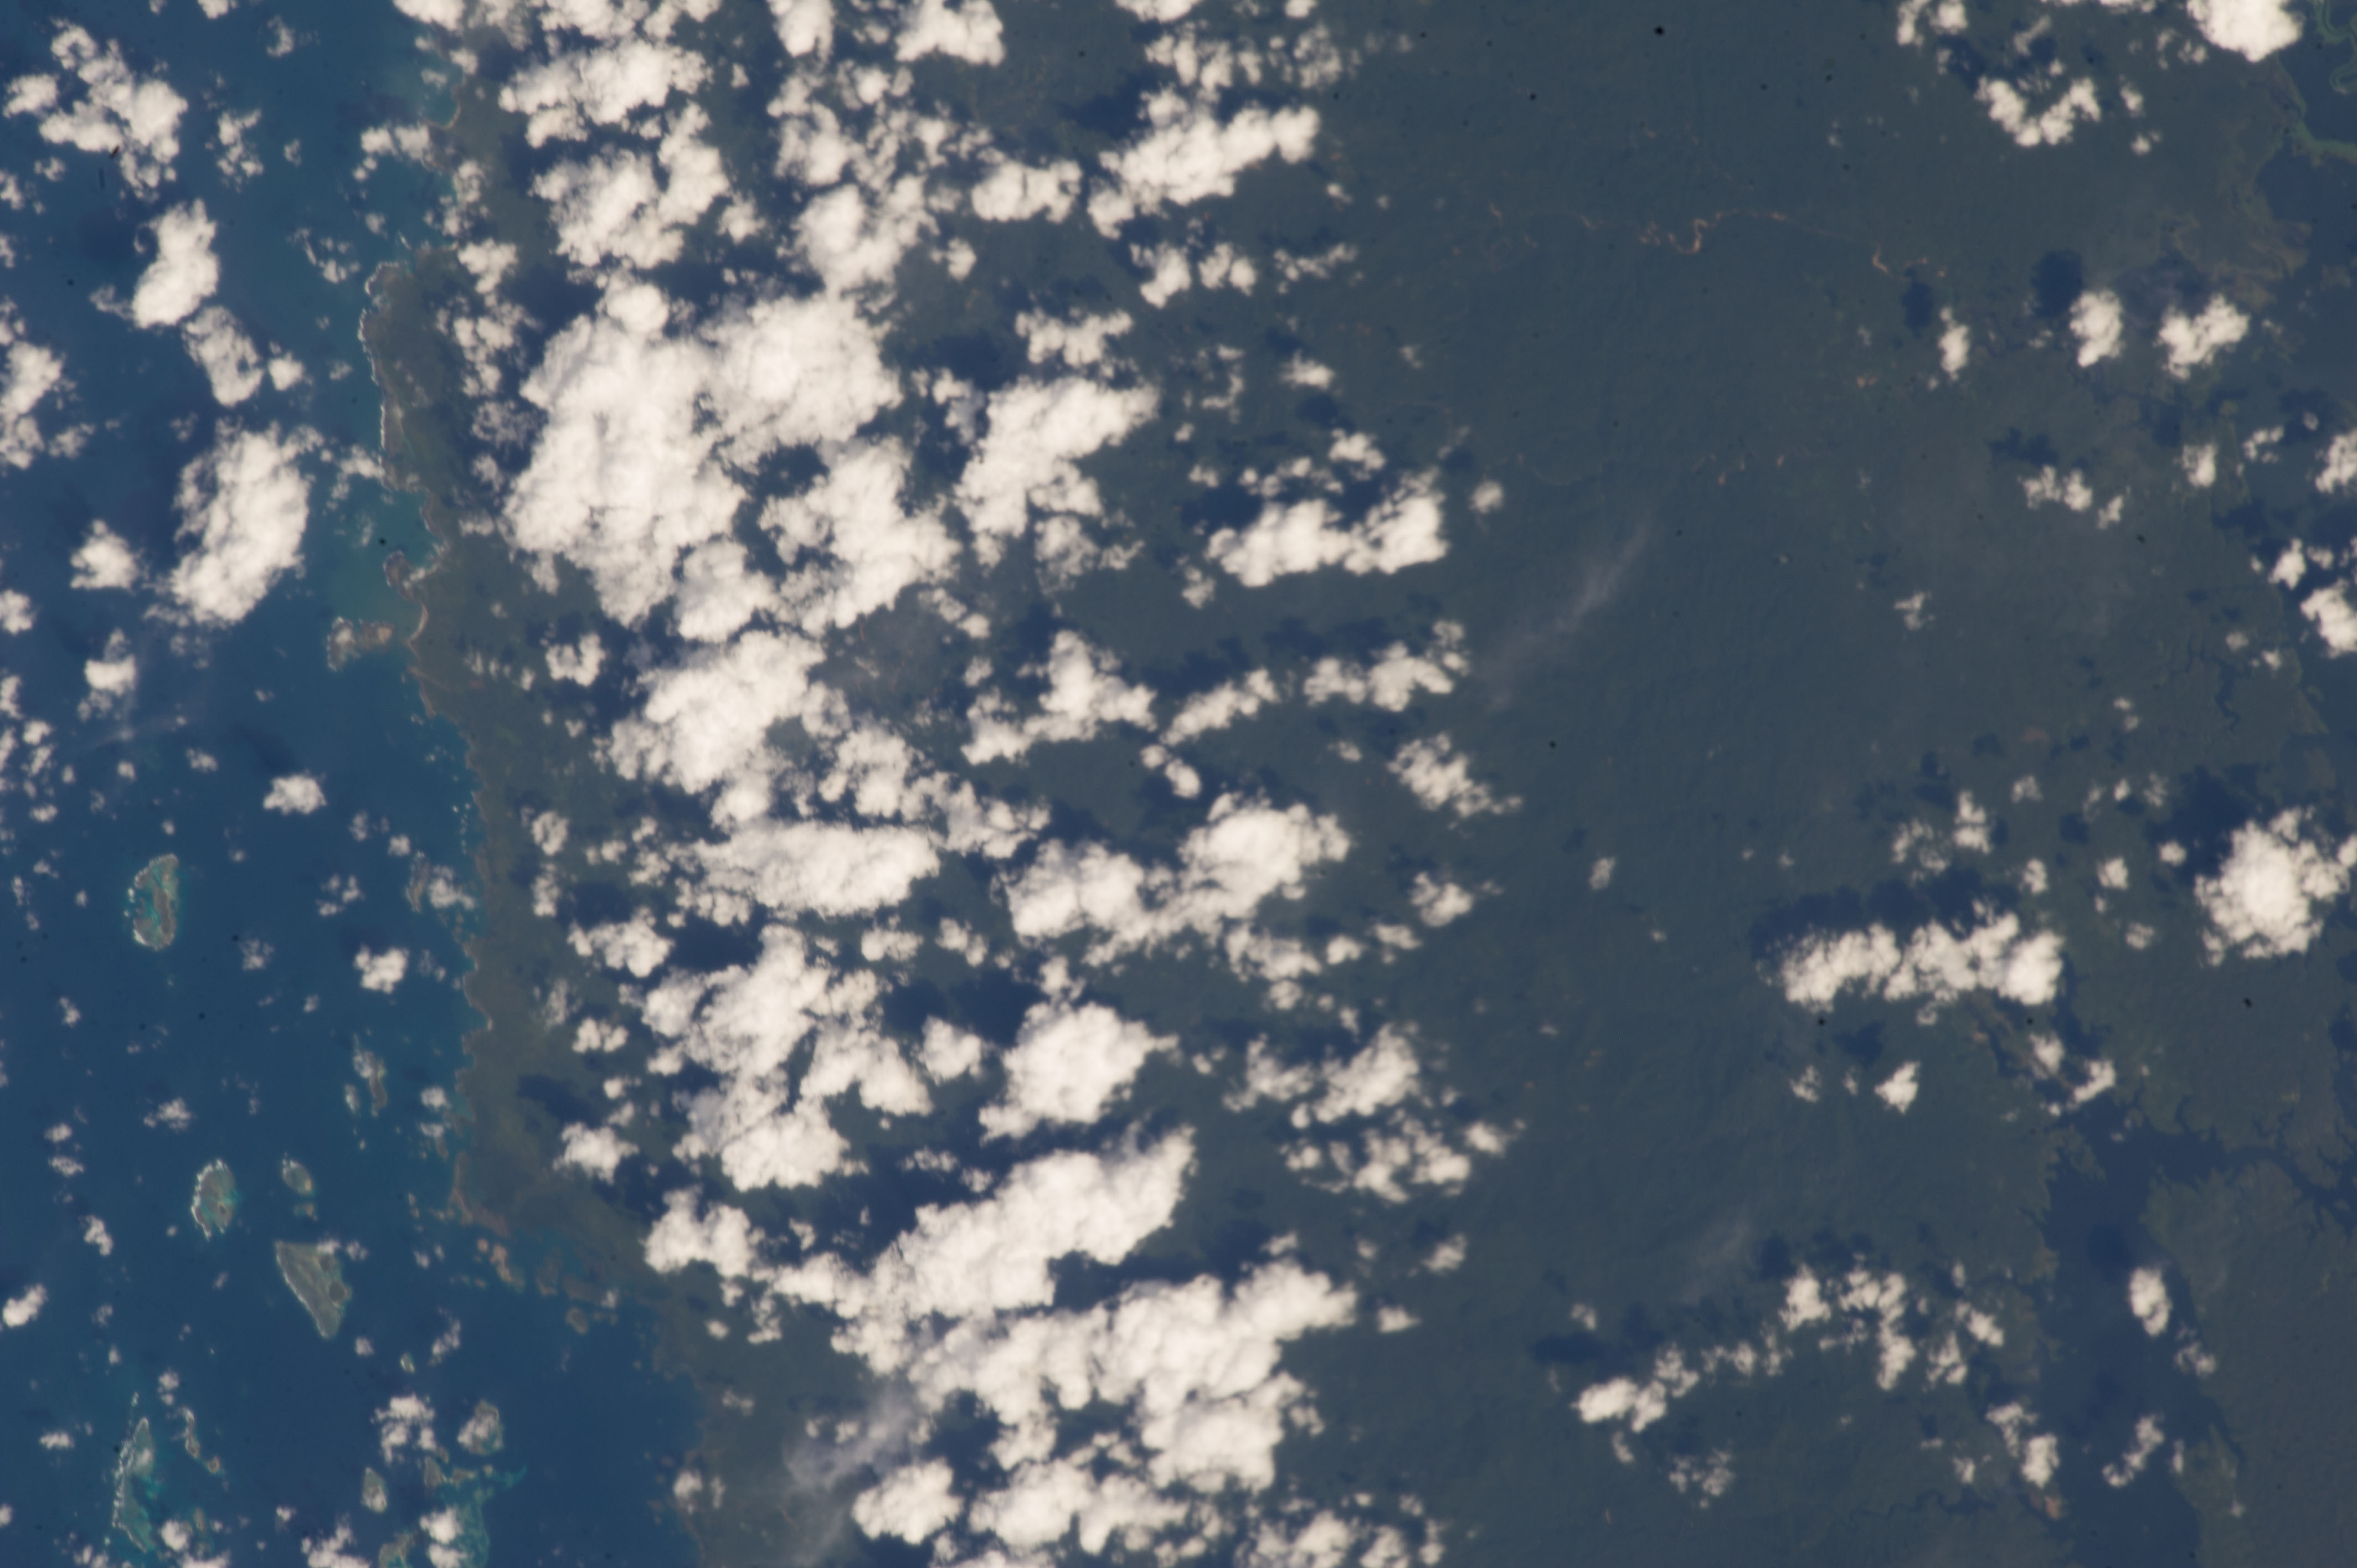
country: PANAMA
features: SAN BLAS ISLANDS, REEF, BAYANO L.
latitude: 9.5
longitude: -78.5
